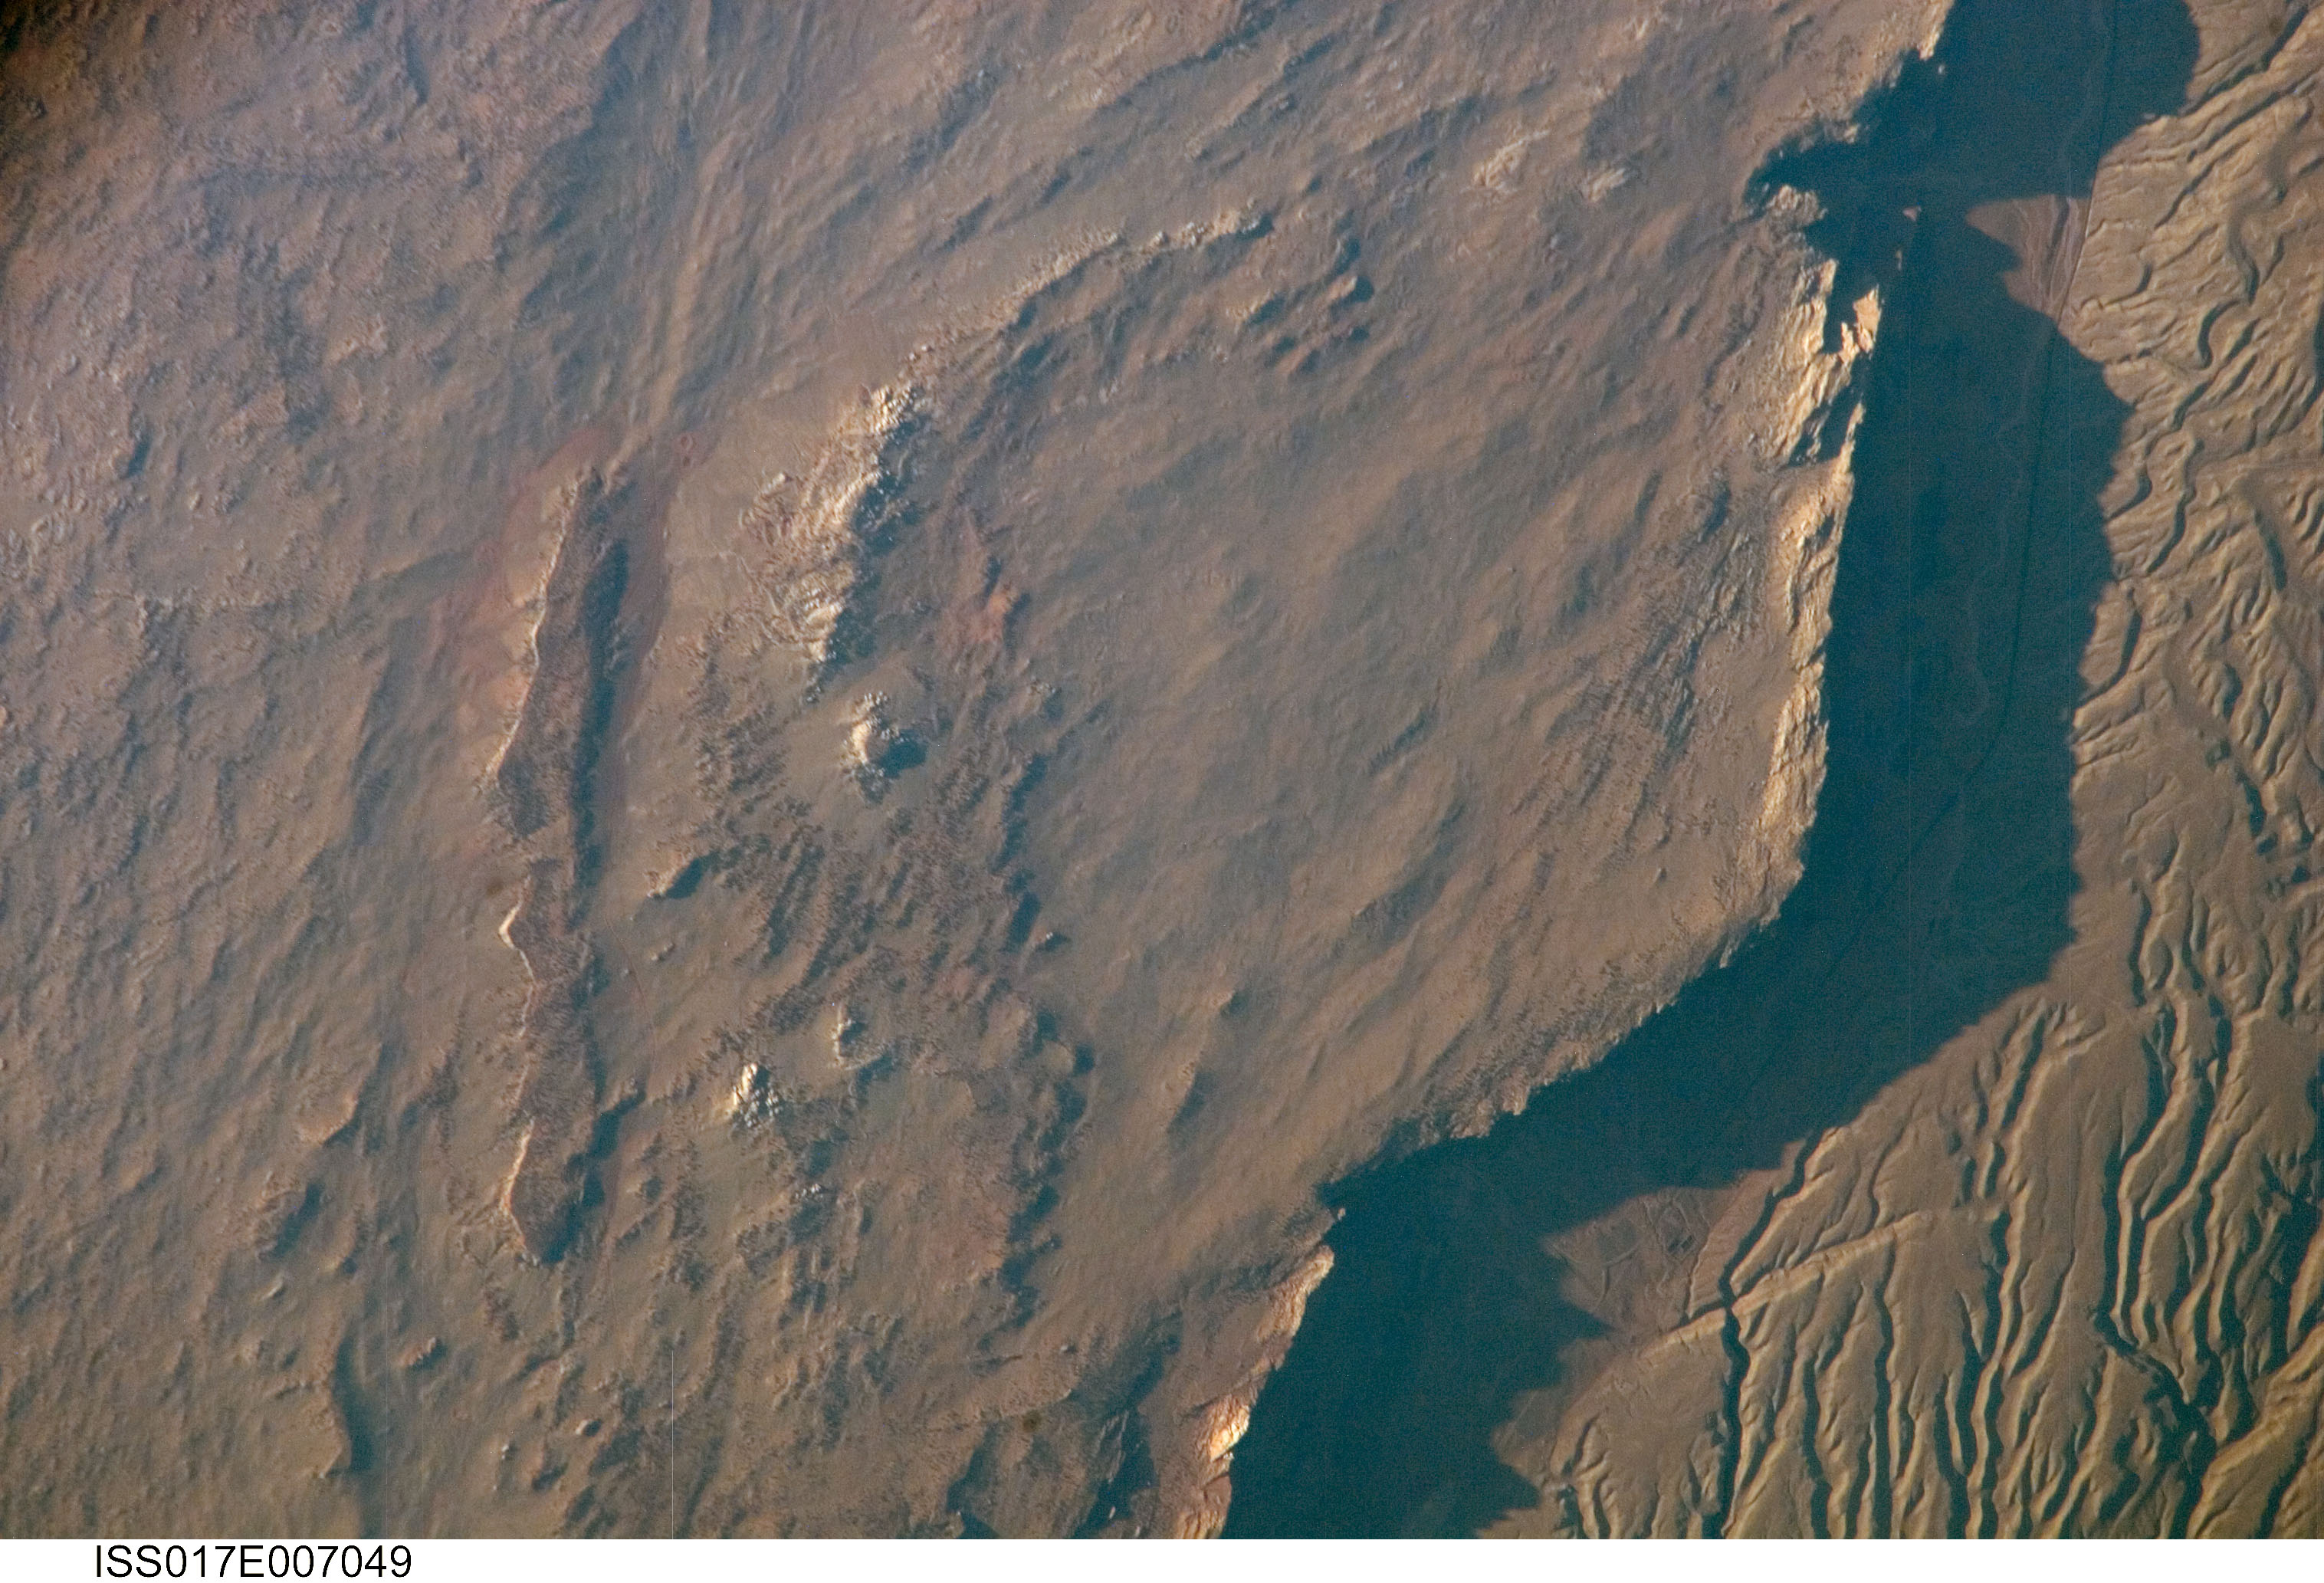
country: USA-ARIZONA
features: ECHO CLIFFS, RED RIDGE
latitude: 36.6
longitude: -111.6
